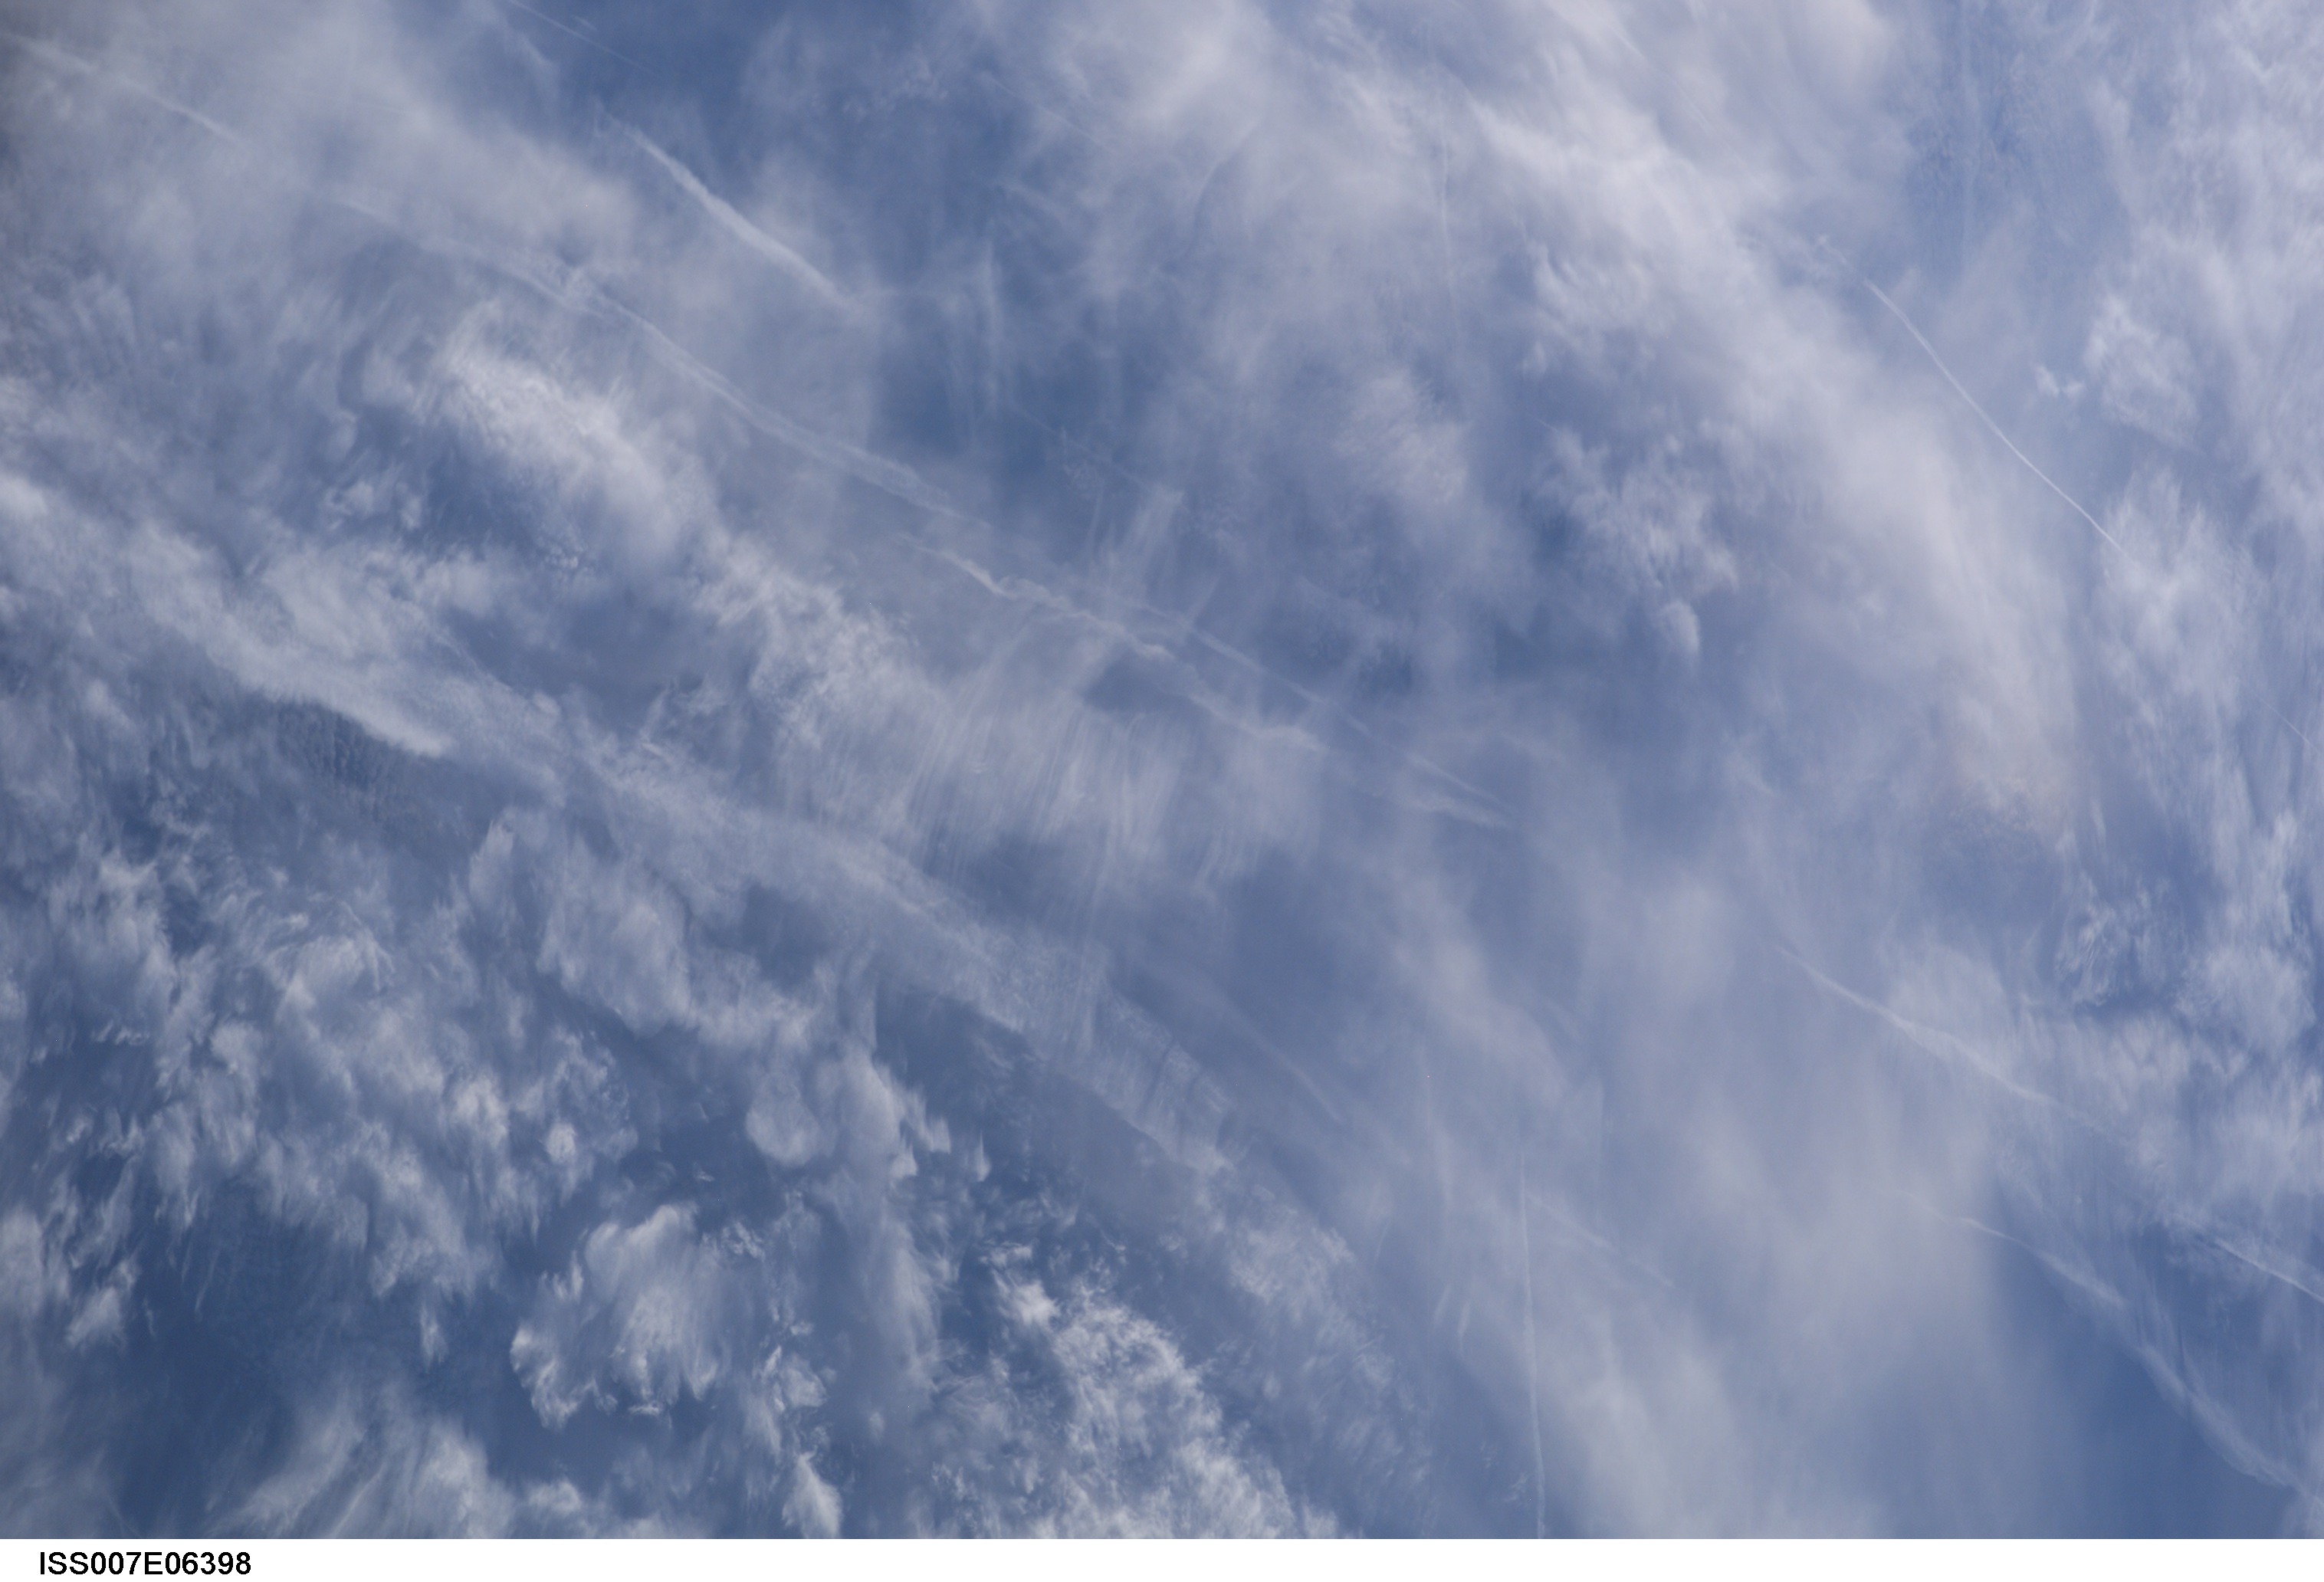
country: EUROPE
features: CLOUDS, AIRCRAFT CONTRAILS
